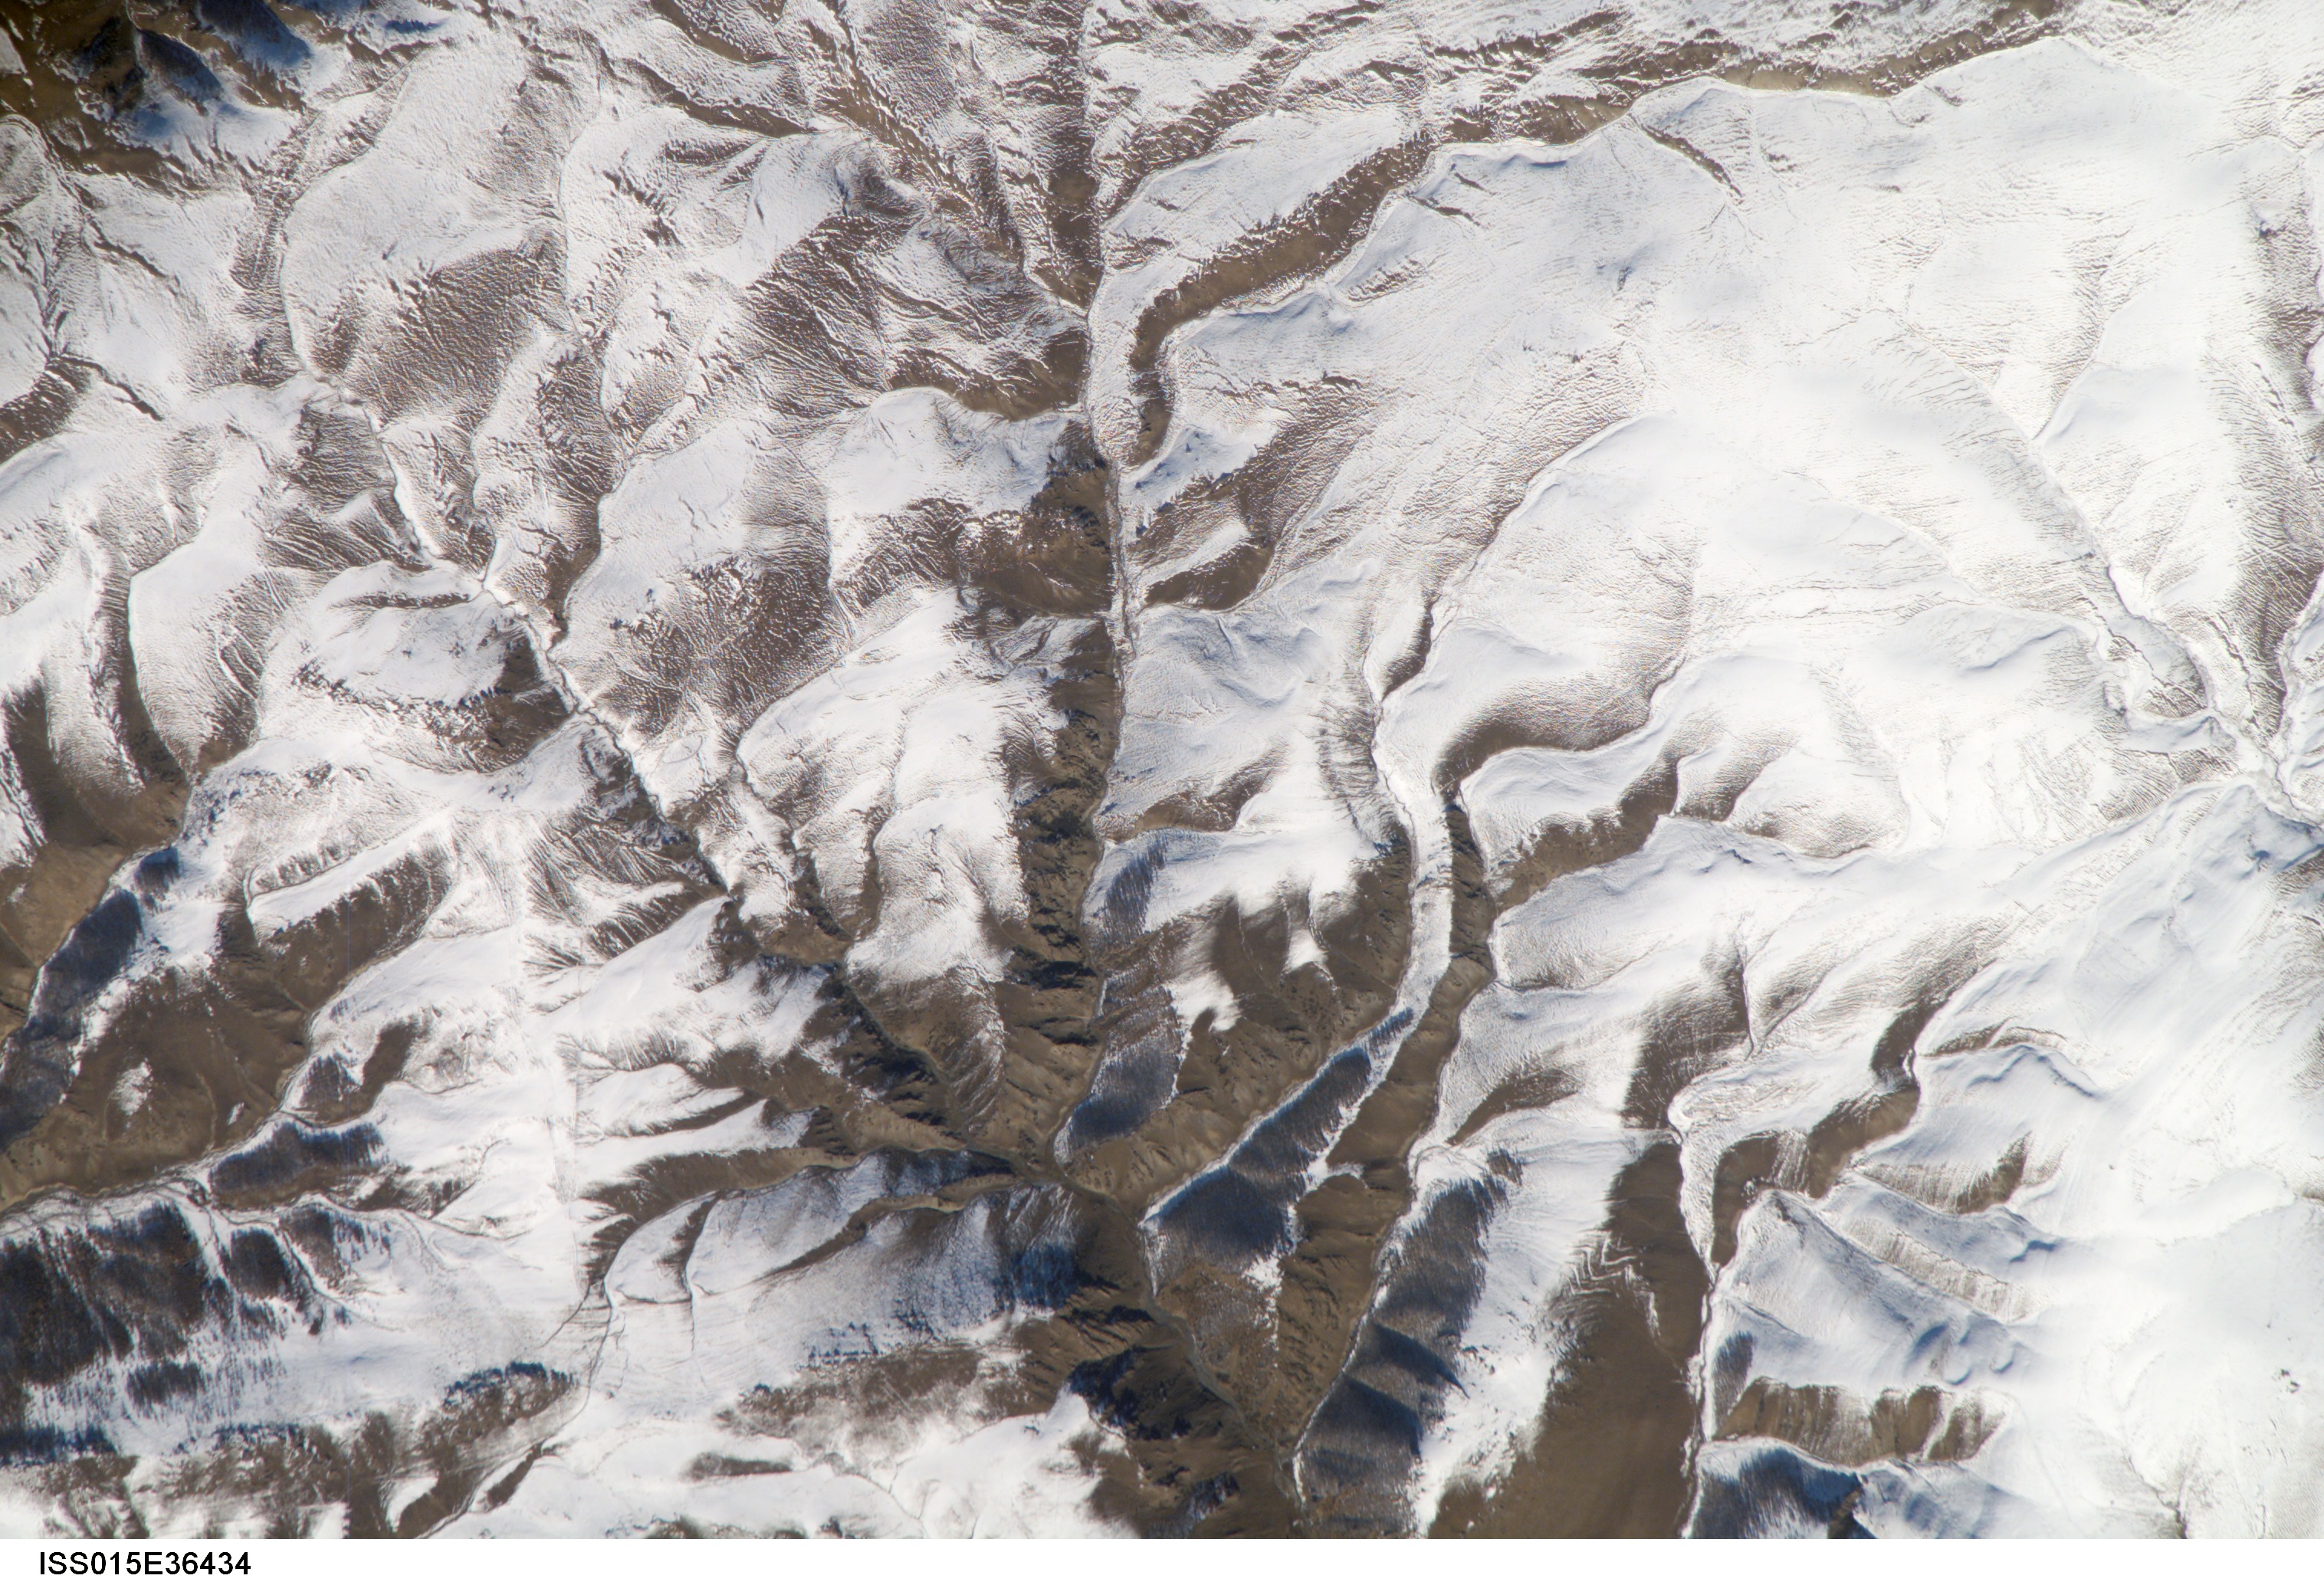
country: CHINA
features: MT. AREA NE. OF NANSHANKOU
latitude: 43.3
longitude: 94.0
